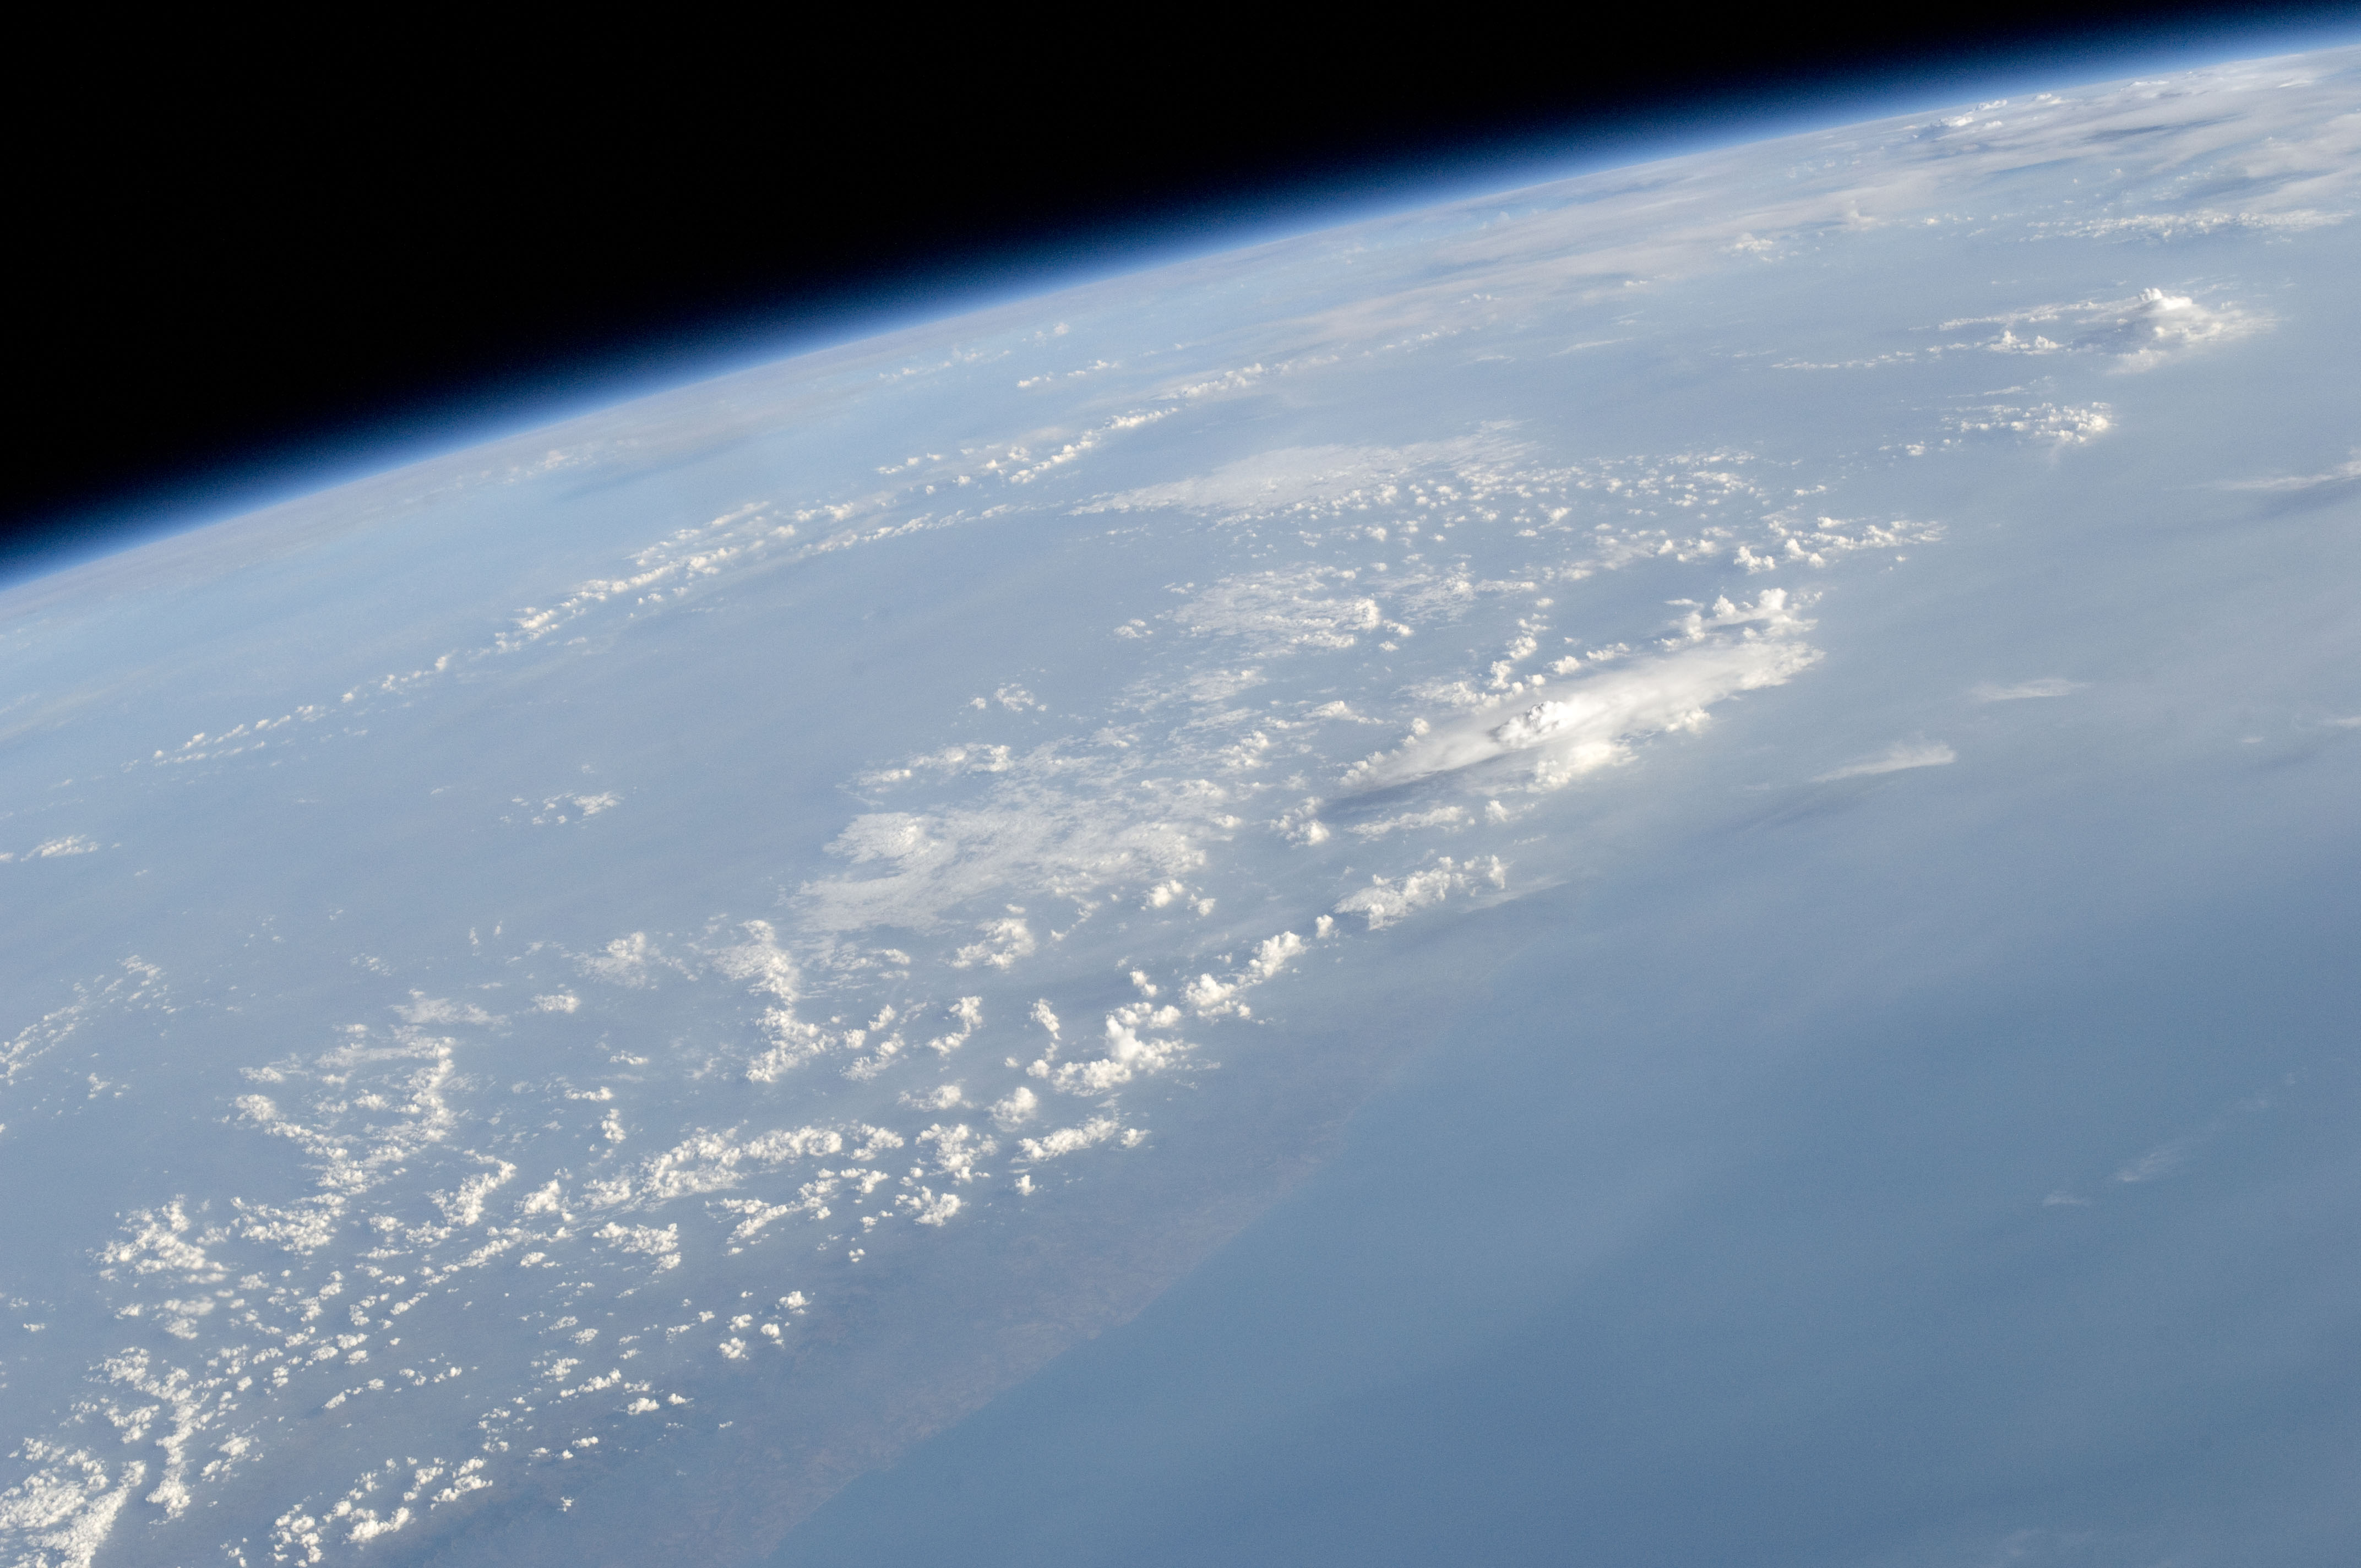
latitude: 15.5
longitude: 75.5
